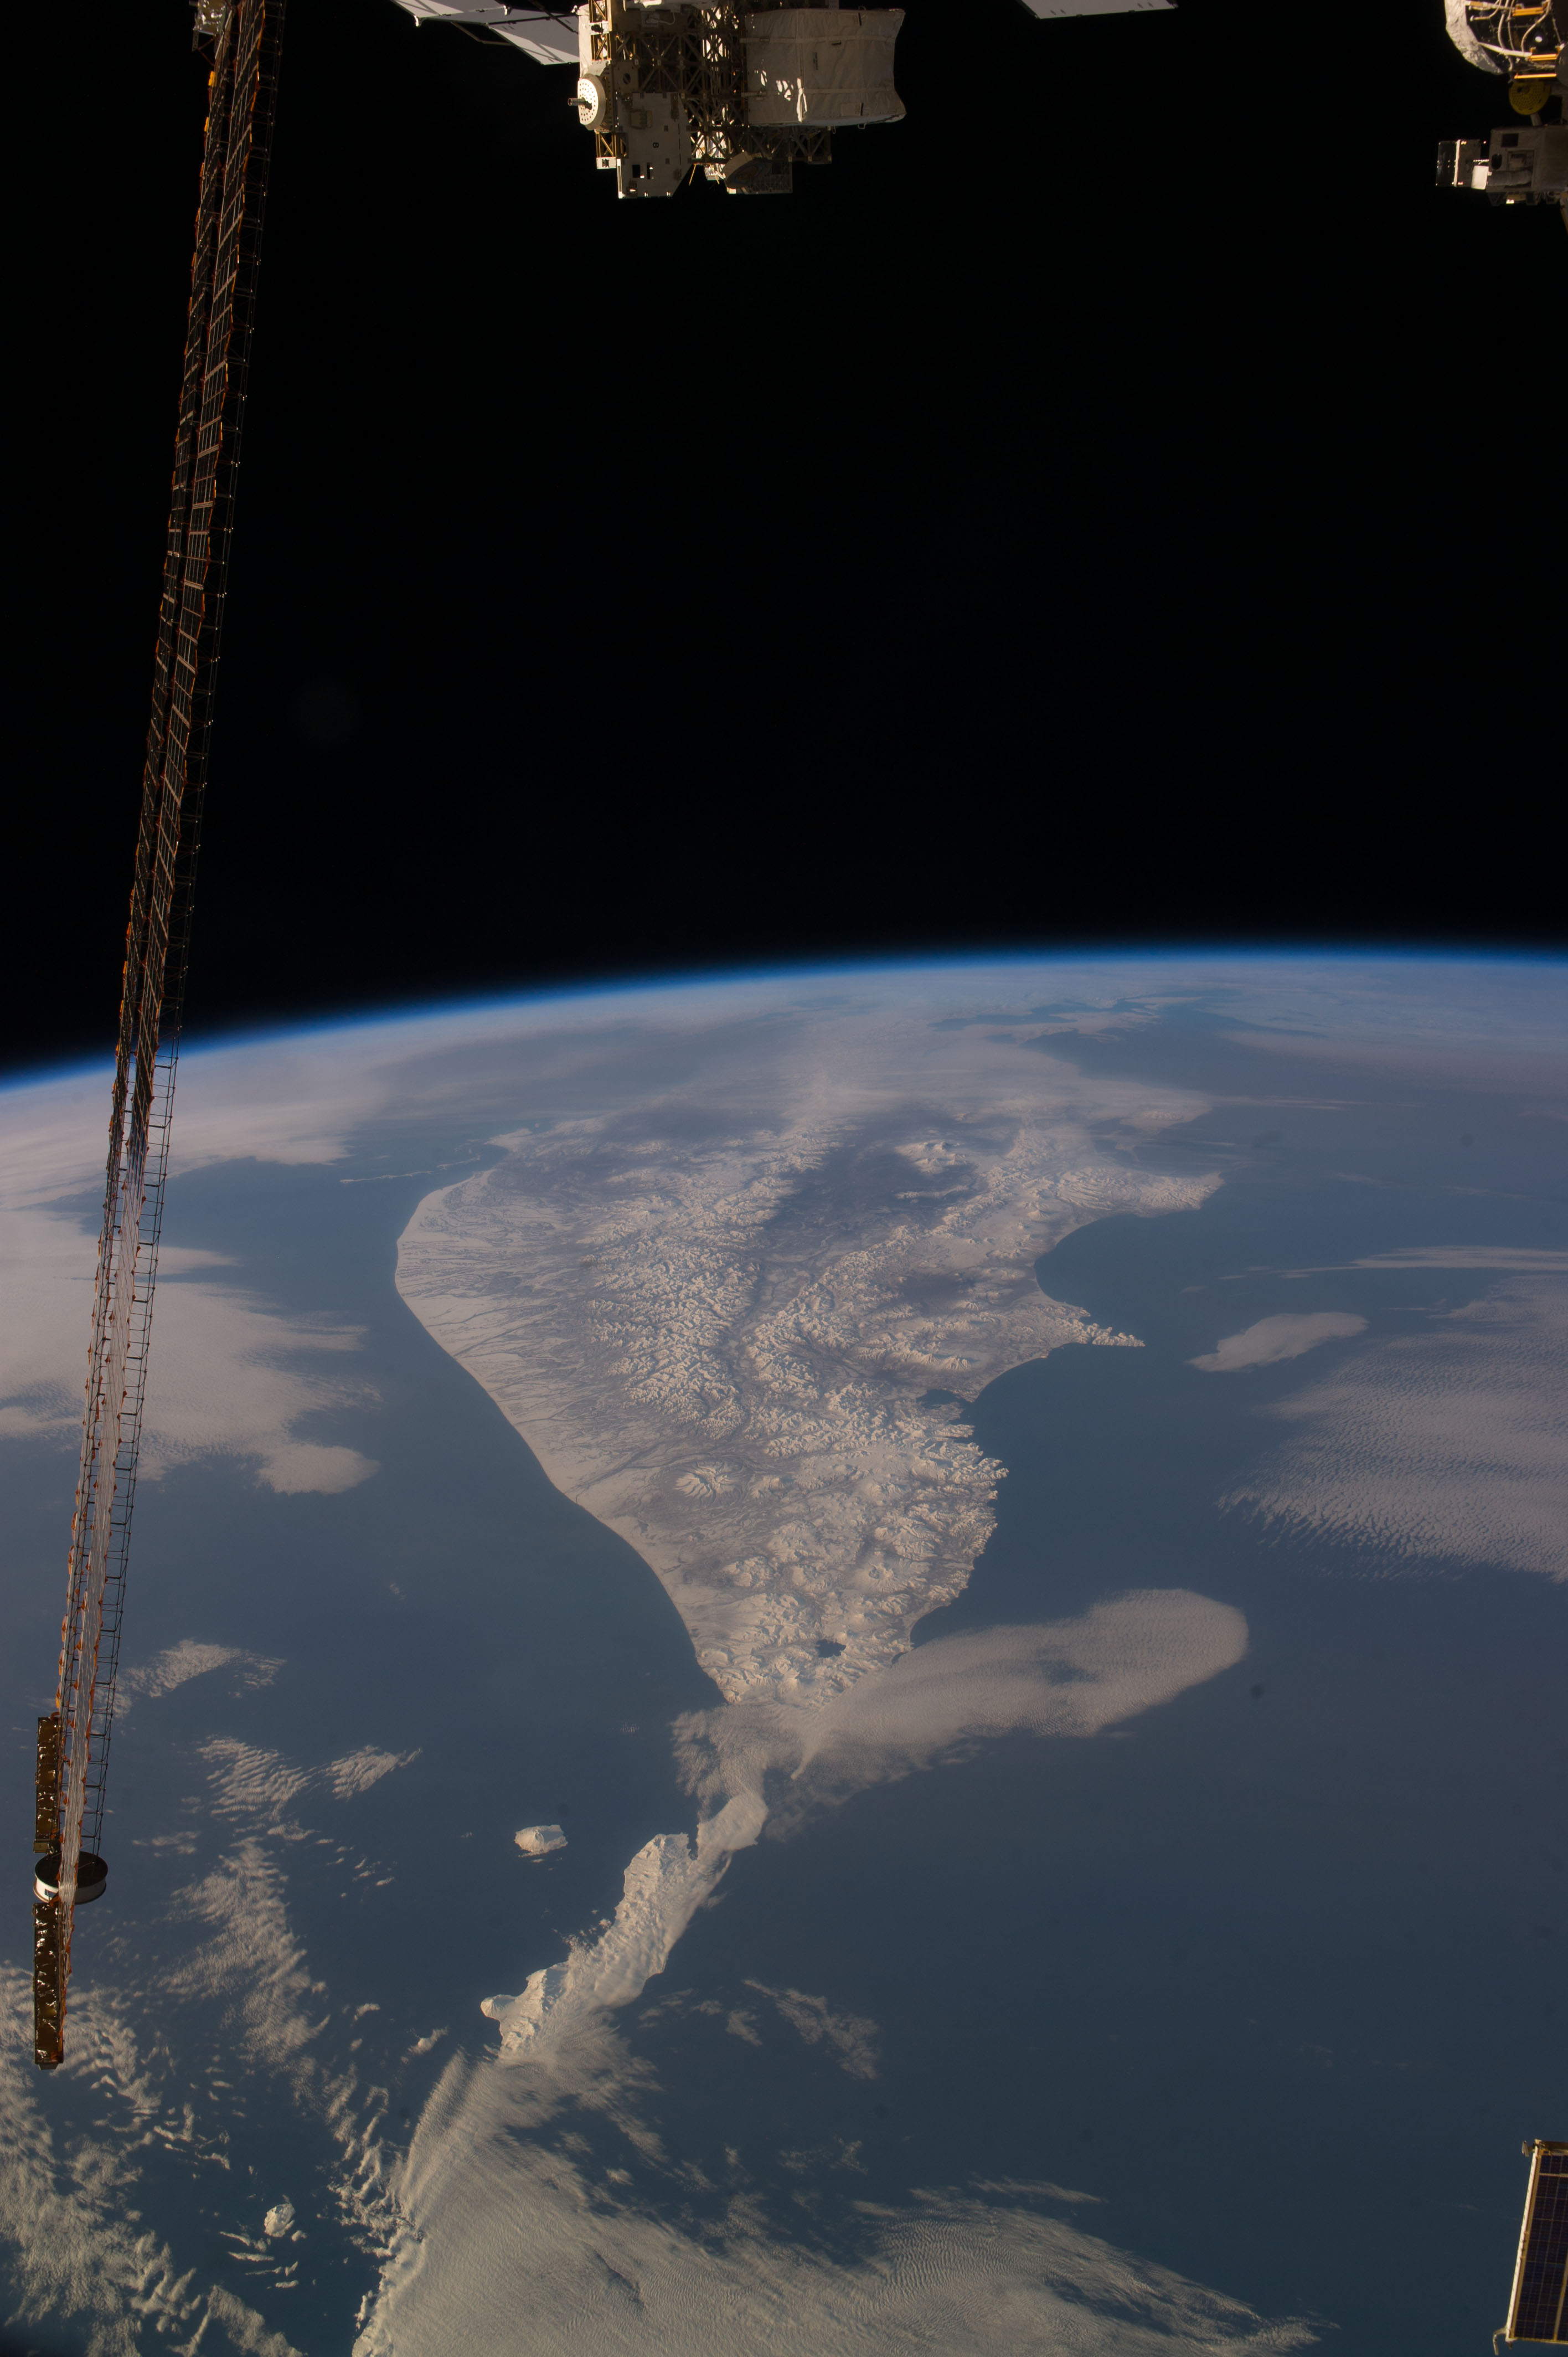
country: RUSSIAN_FEDERATION
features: SEA OF OKHOTSK, KAMCHATKA KRAI, VEGETATION, OCEAN, COAST, KRONOTSKY NATURE RESERVE
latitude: 55.1
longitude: 158.8
